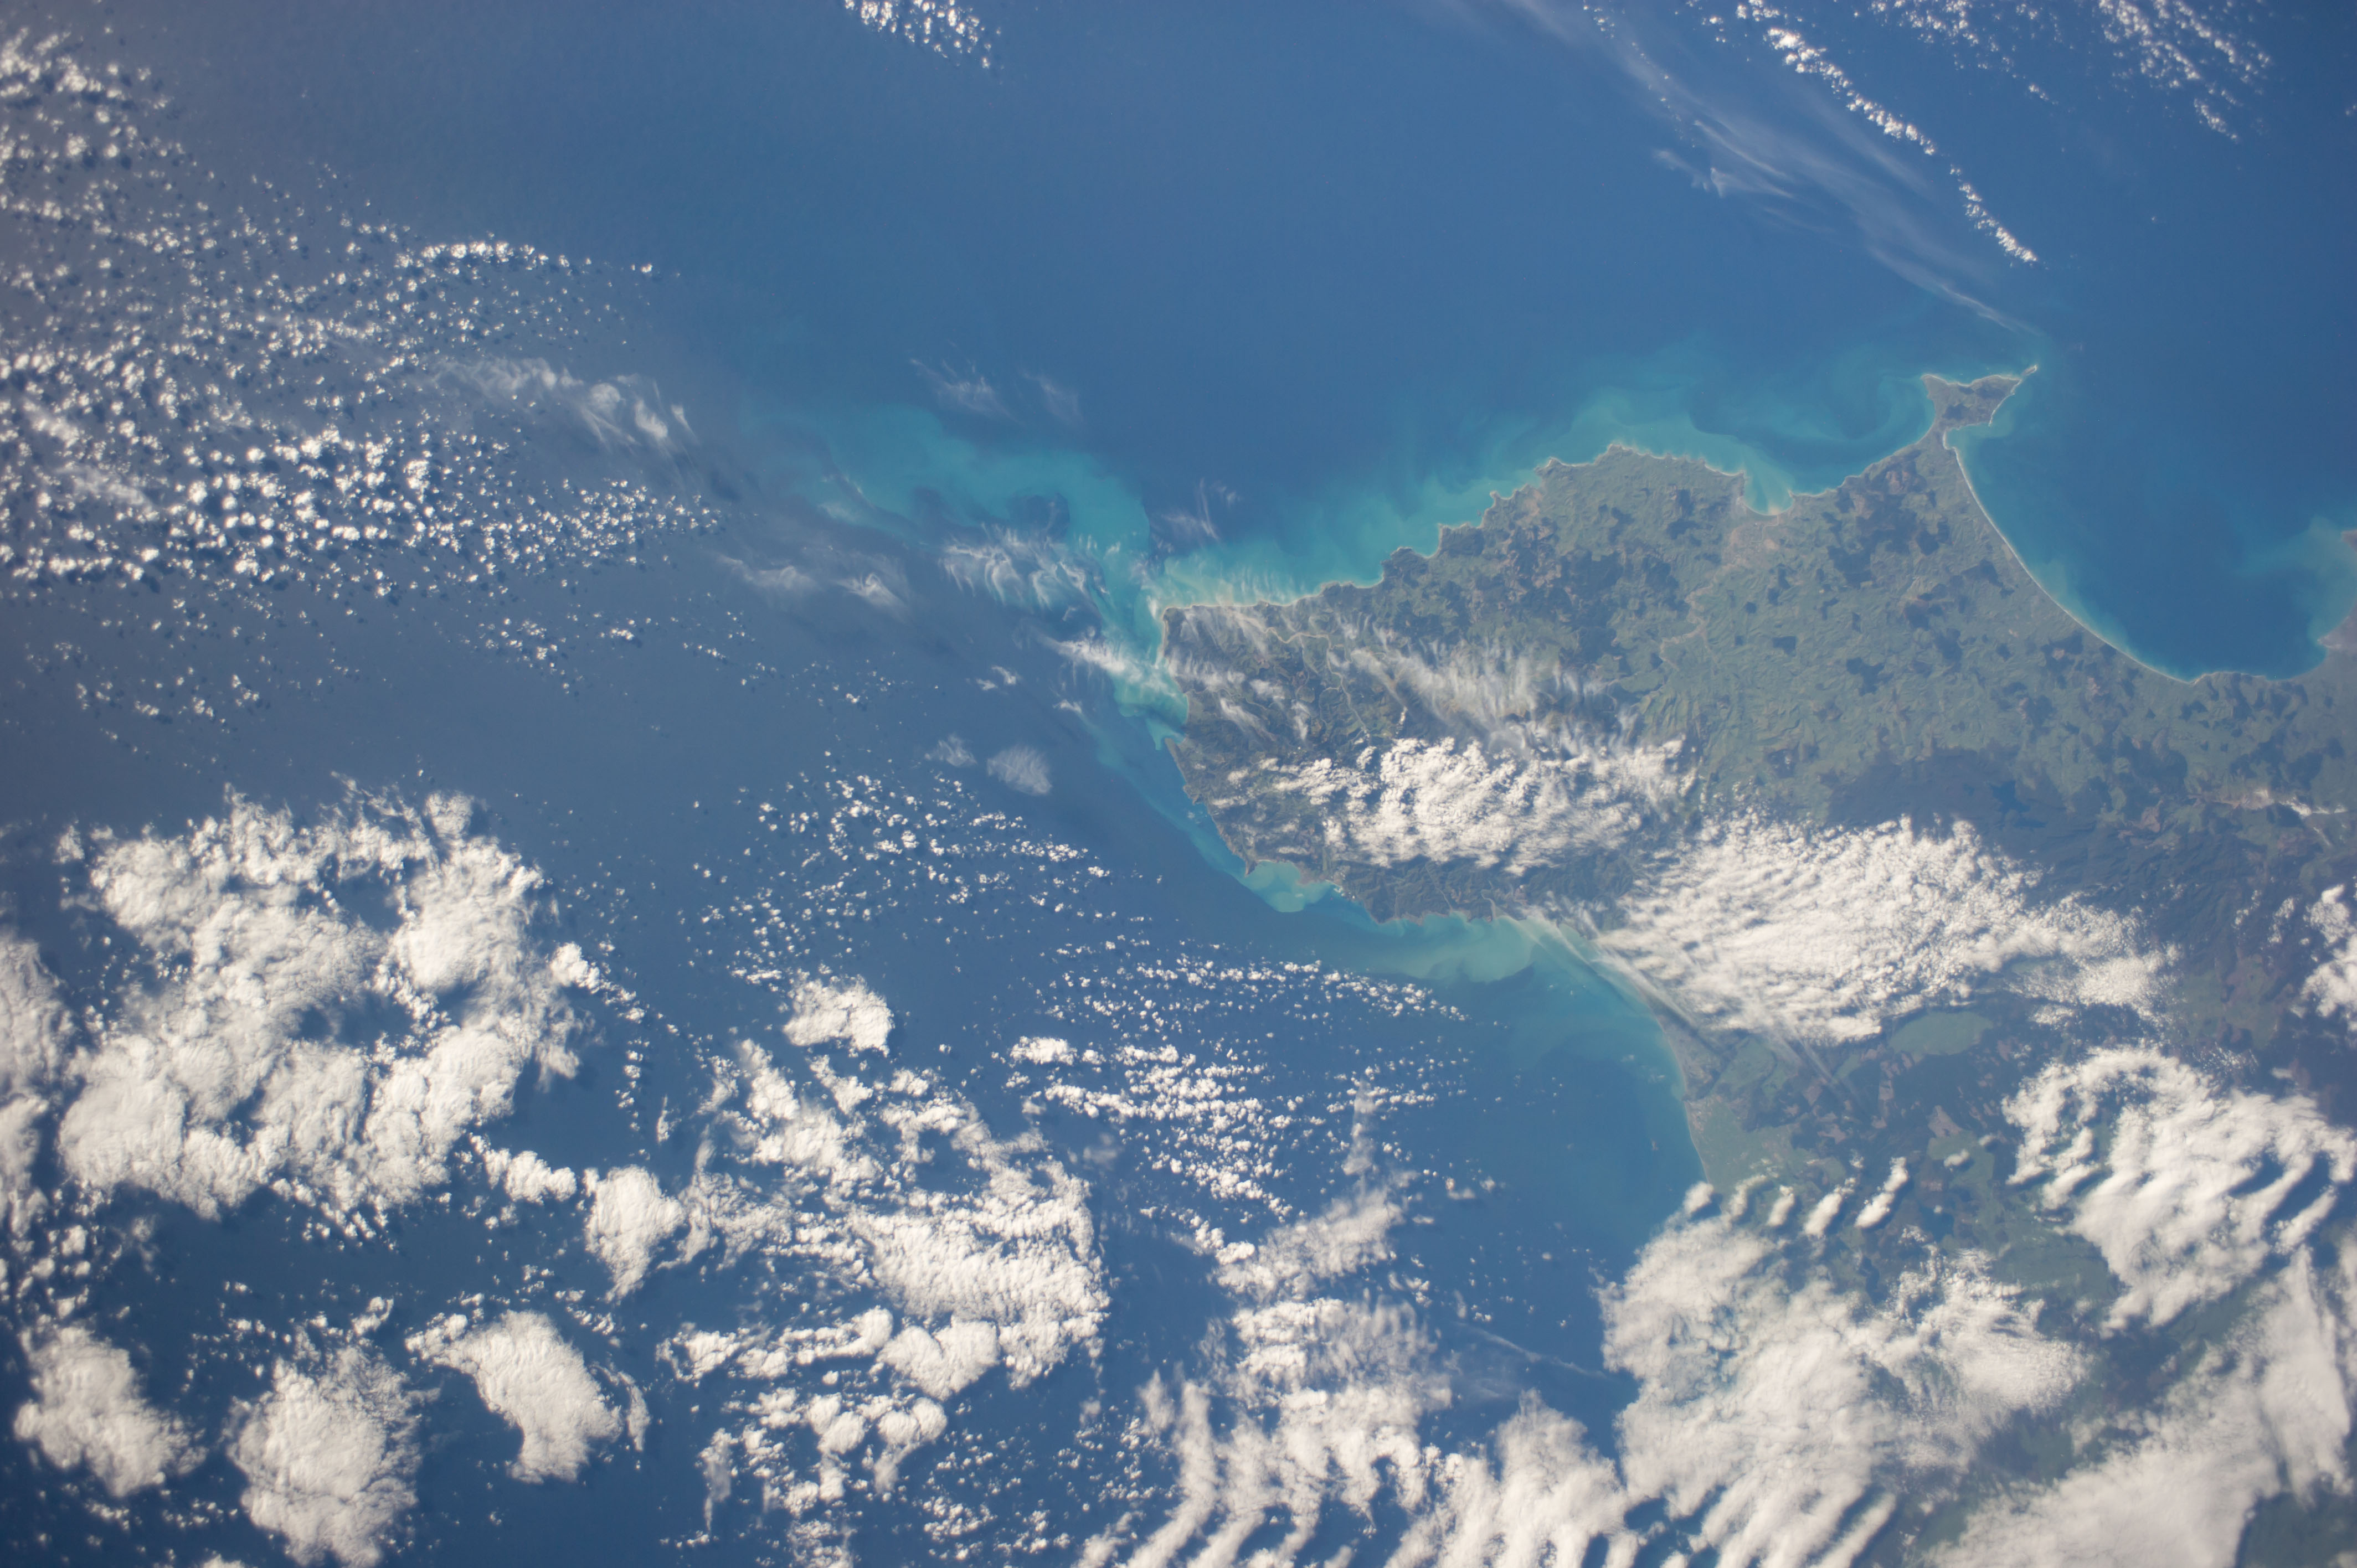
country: NEW ZEALAND-NI
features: B. OF PLENTY, HAWKES B., POVERTY B. WAIPAOA R., PACIFIC O.
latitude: -37.5
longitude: 178.0
